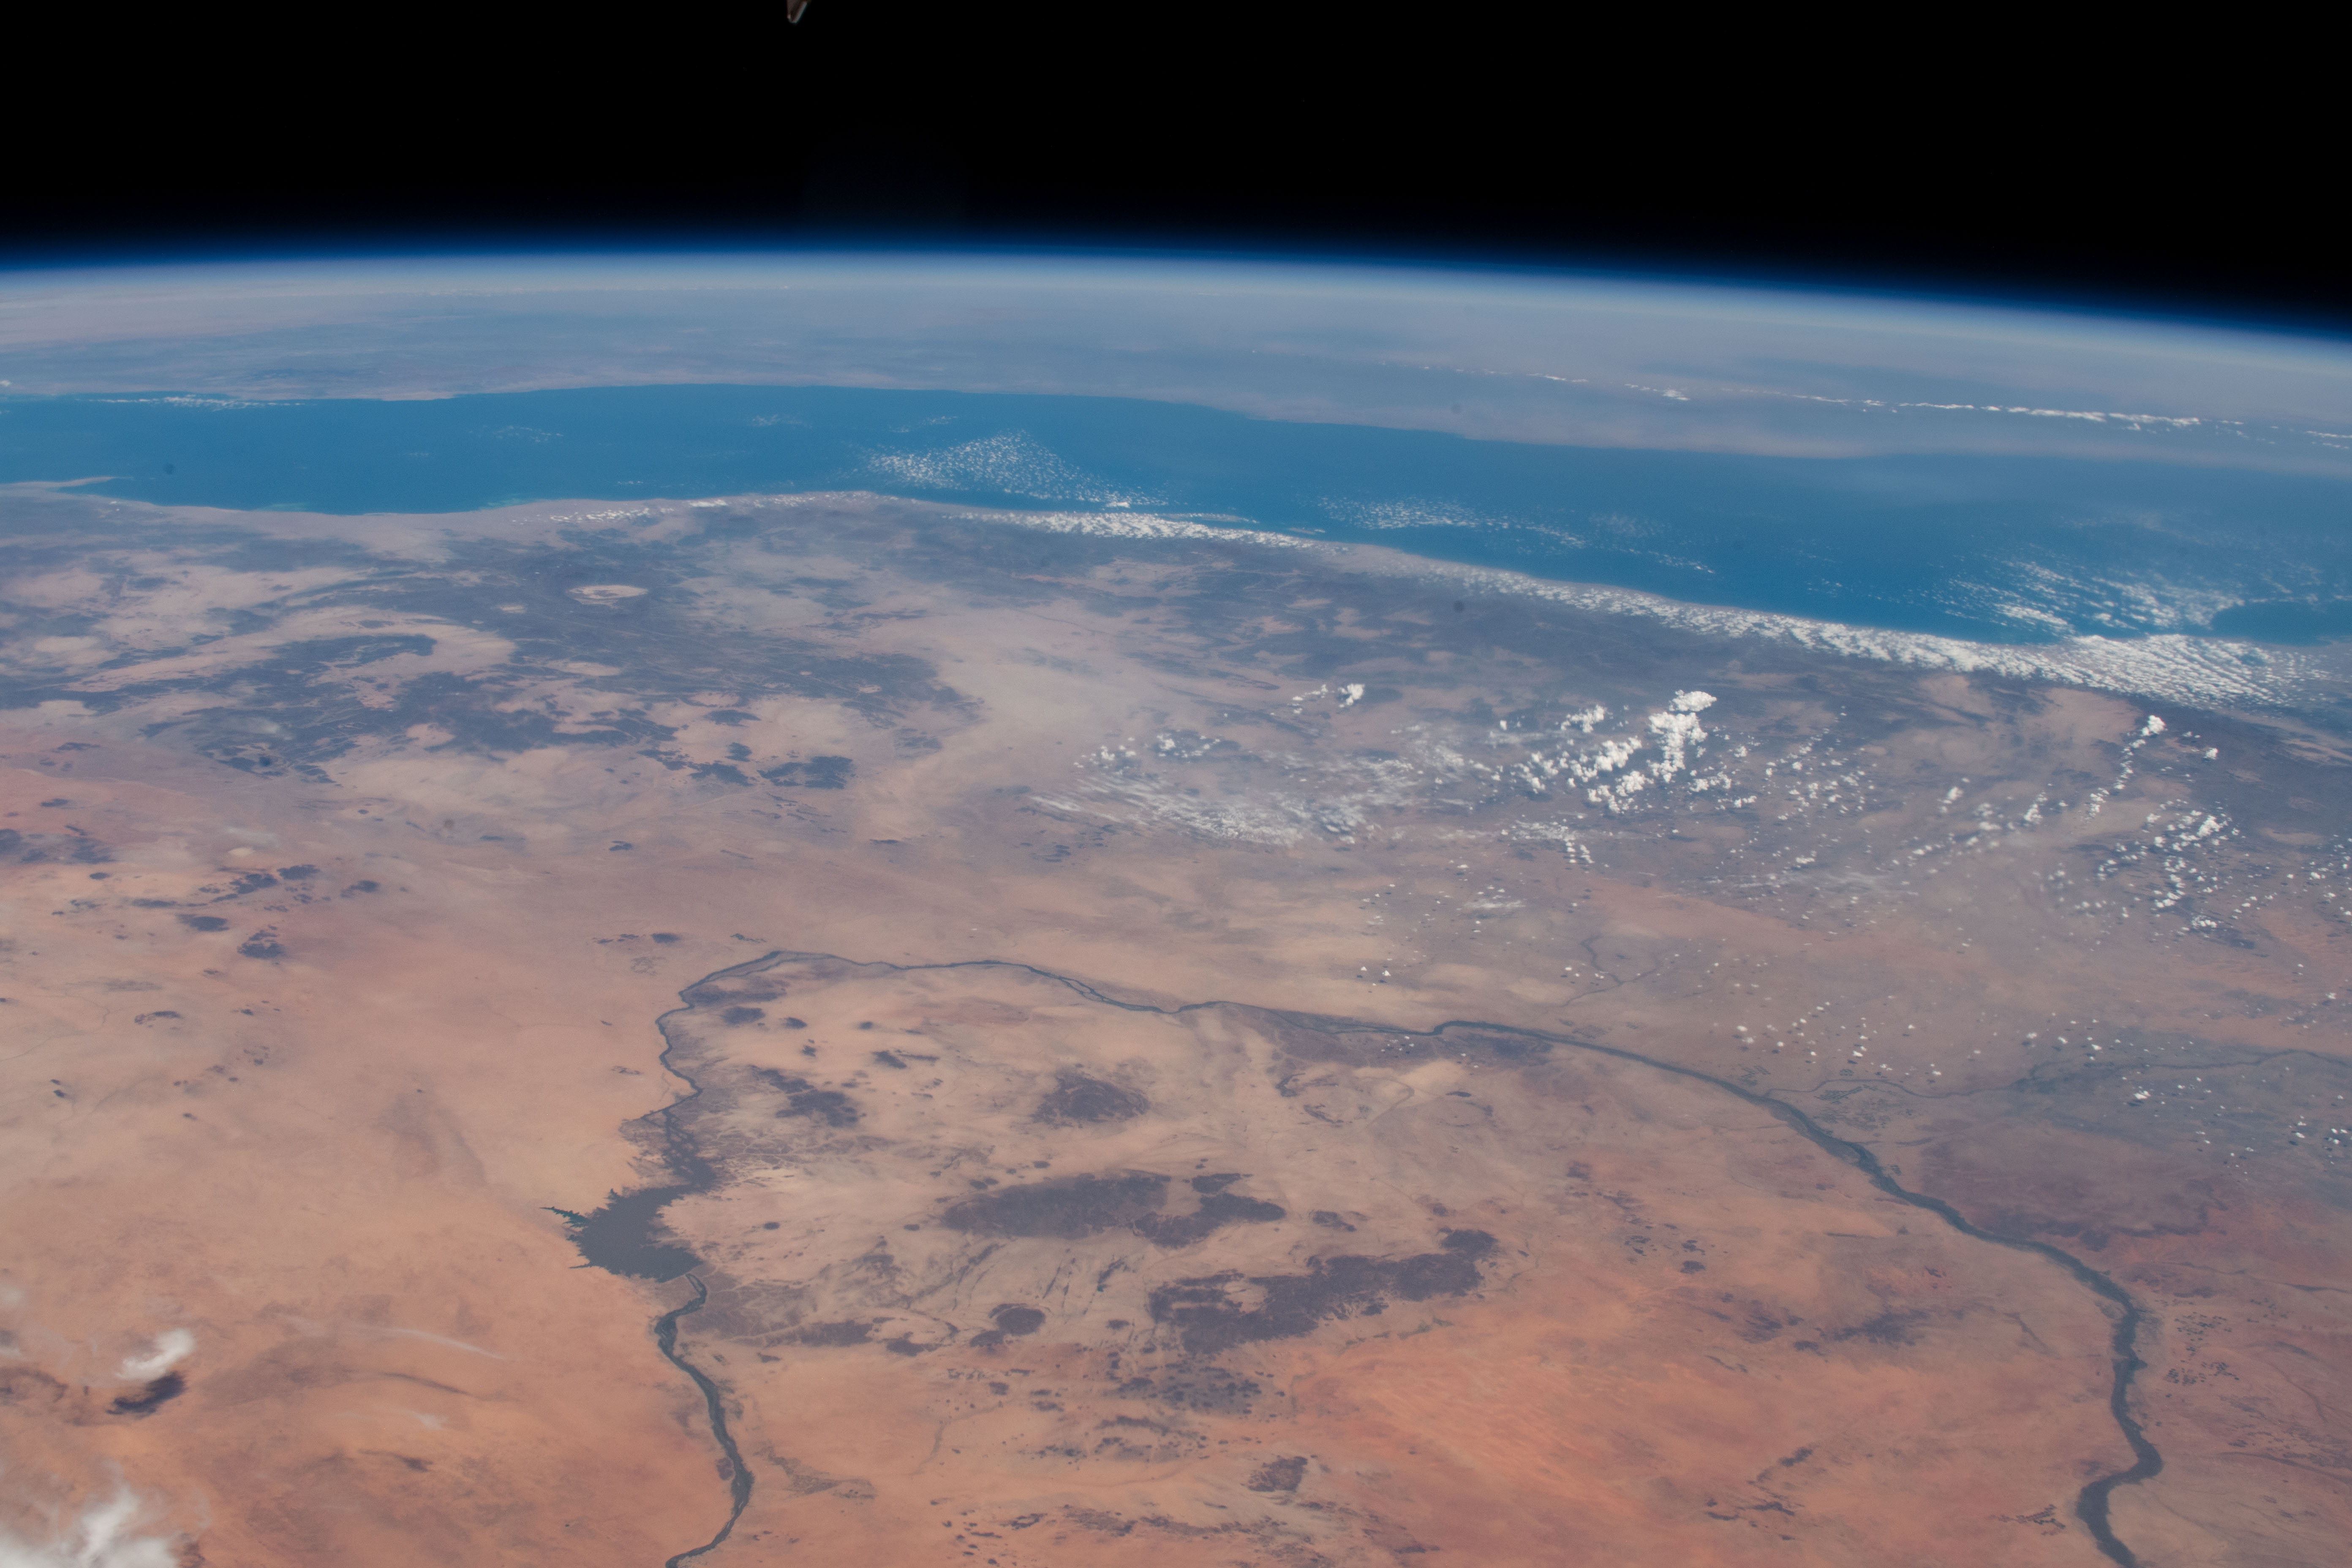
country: SUDAN
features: RED SEA, NILE RIVER, NUBIAN DESERT
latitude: 19.0
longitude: 35.0
